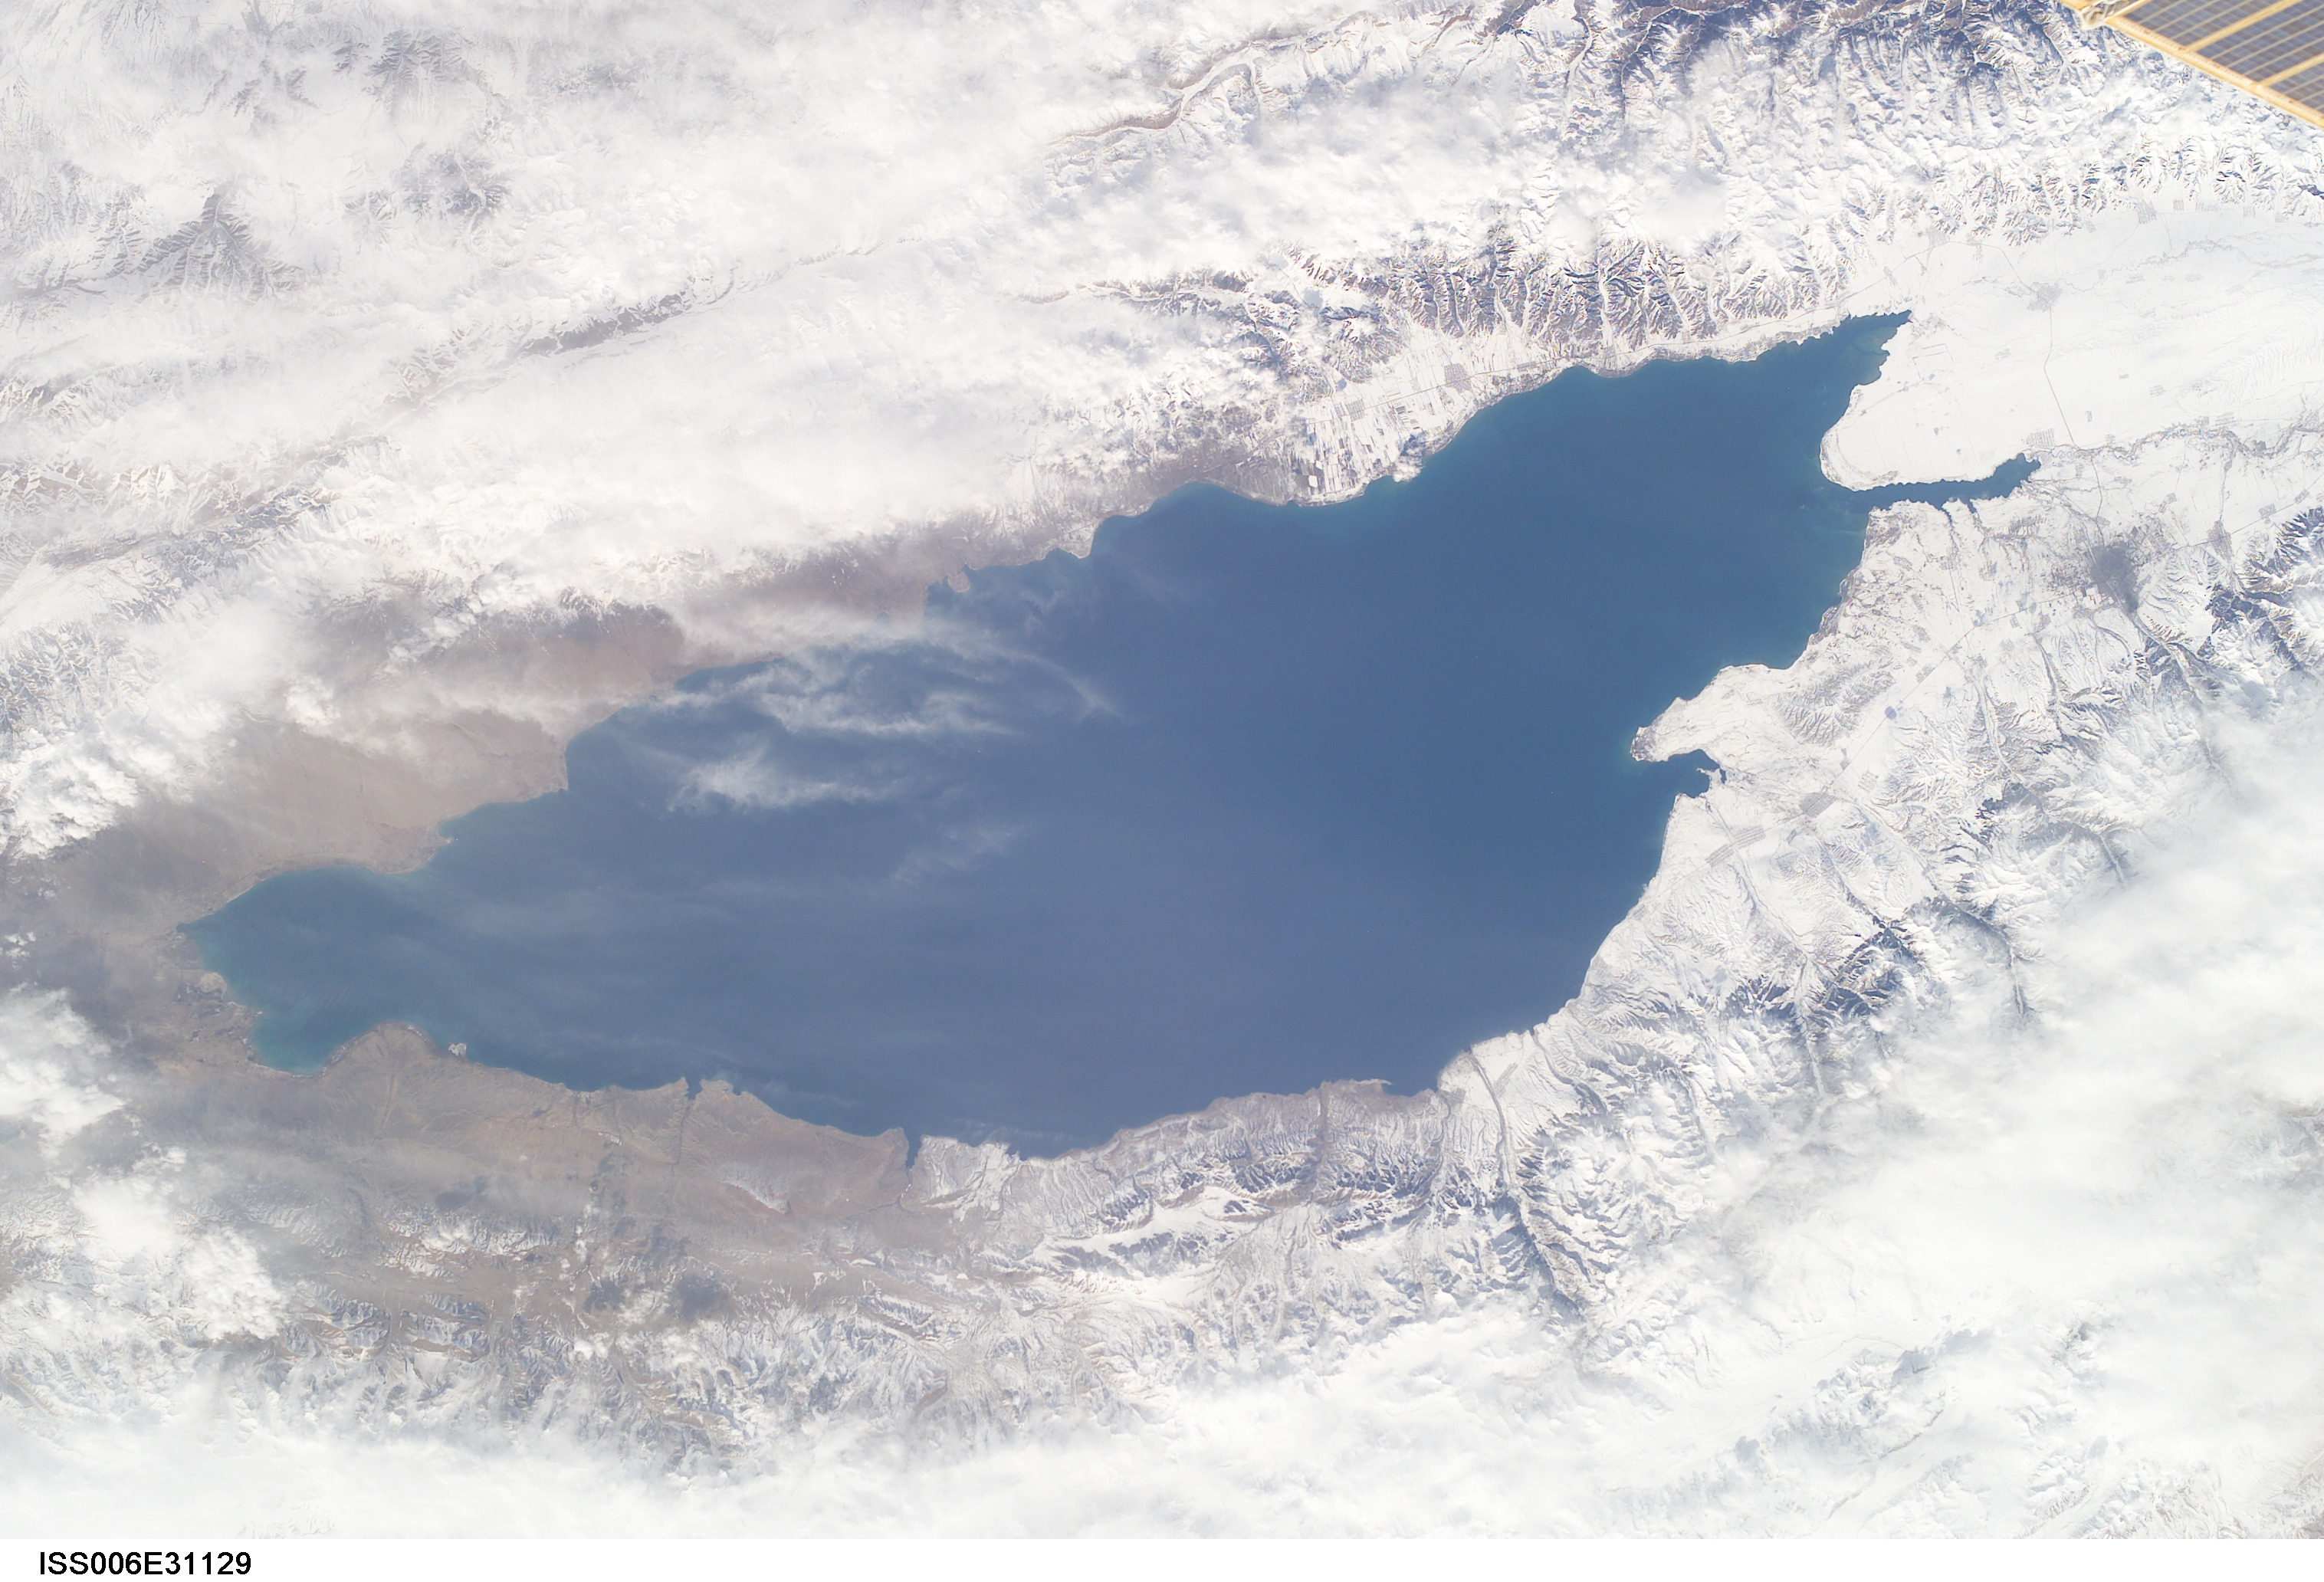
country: KYRGYZSTAN
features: LAKE ISSYK-KUL, SNOW
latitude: 42.5
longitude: 77.5
